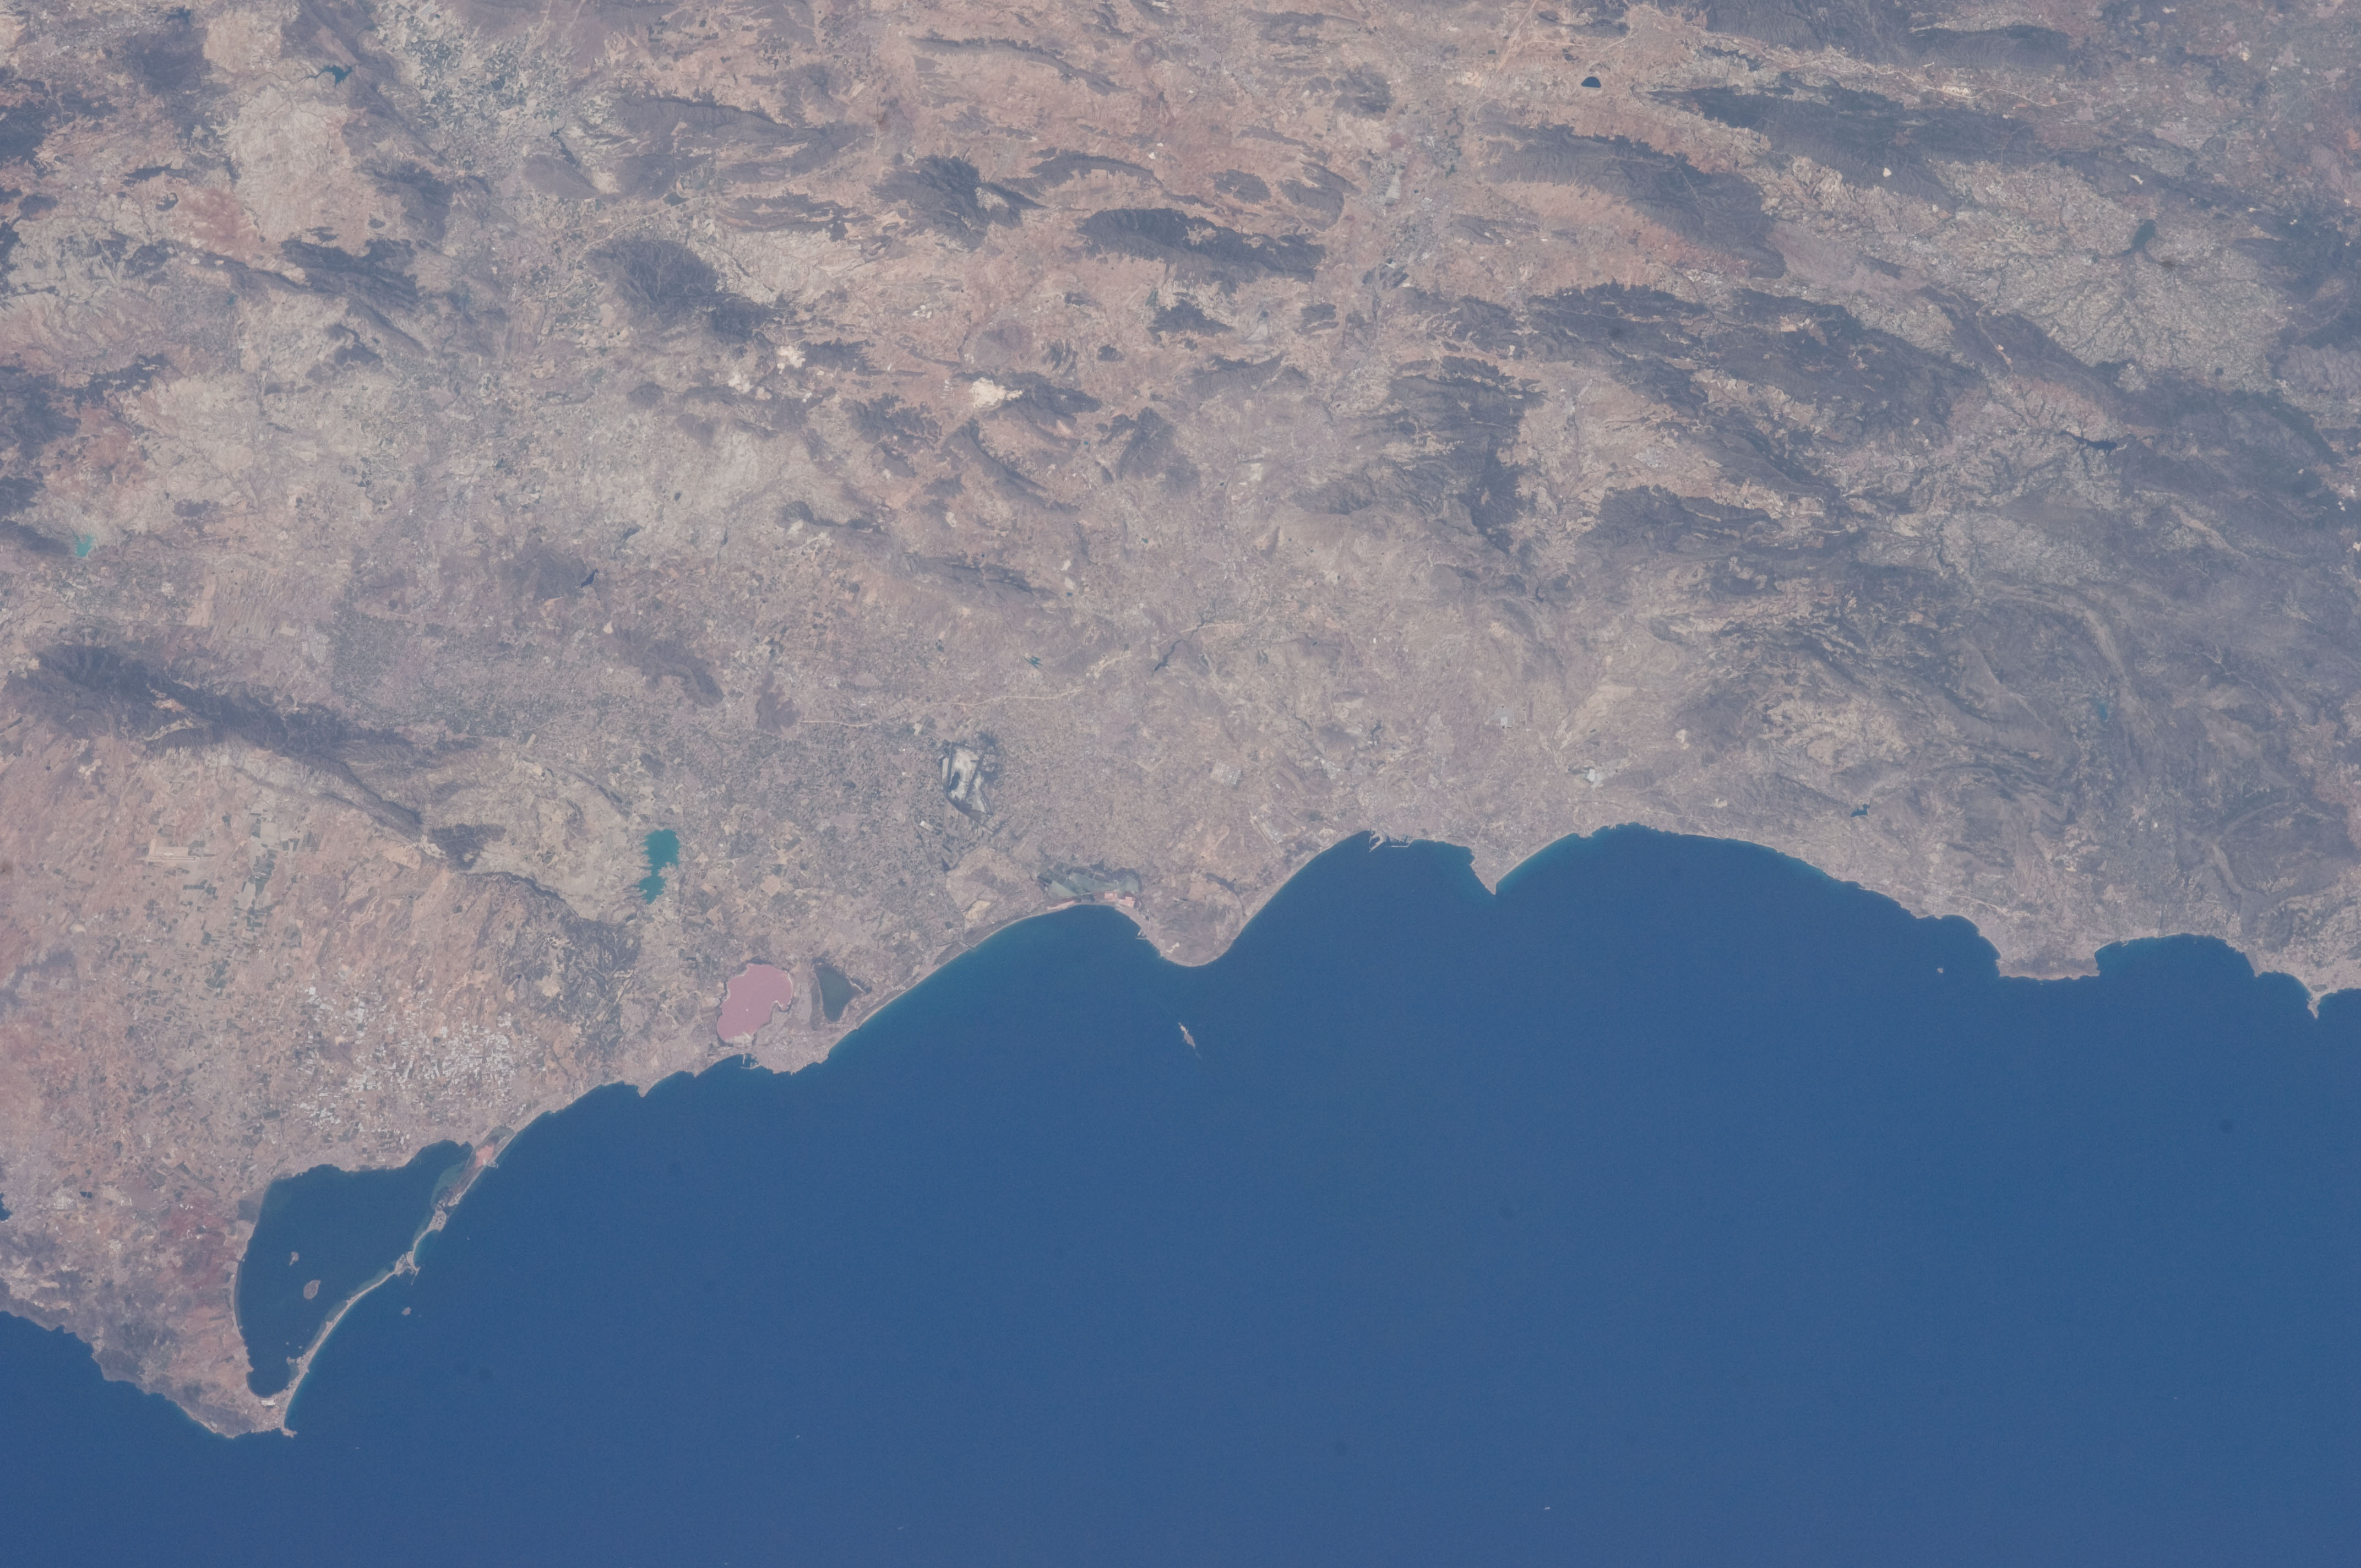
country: SPAIN
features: MEDITERRANEAN S., MENOR S., LA MATA AND TORREVIEJA LAG., COSTA BLANCA, PORT
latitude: 38.5
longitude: -0.5
